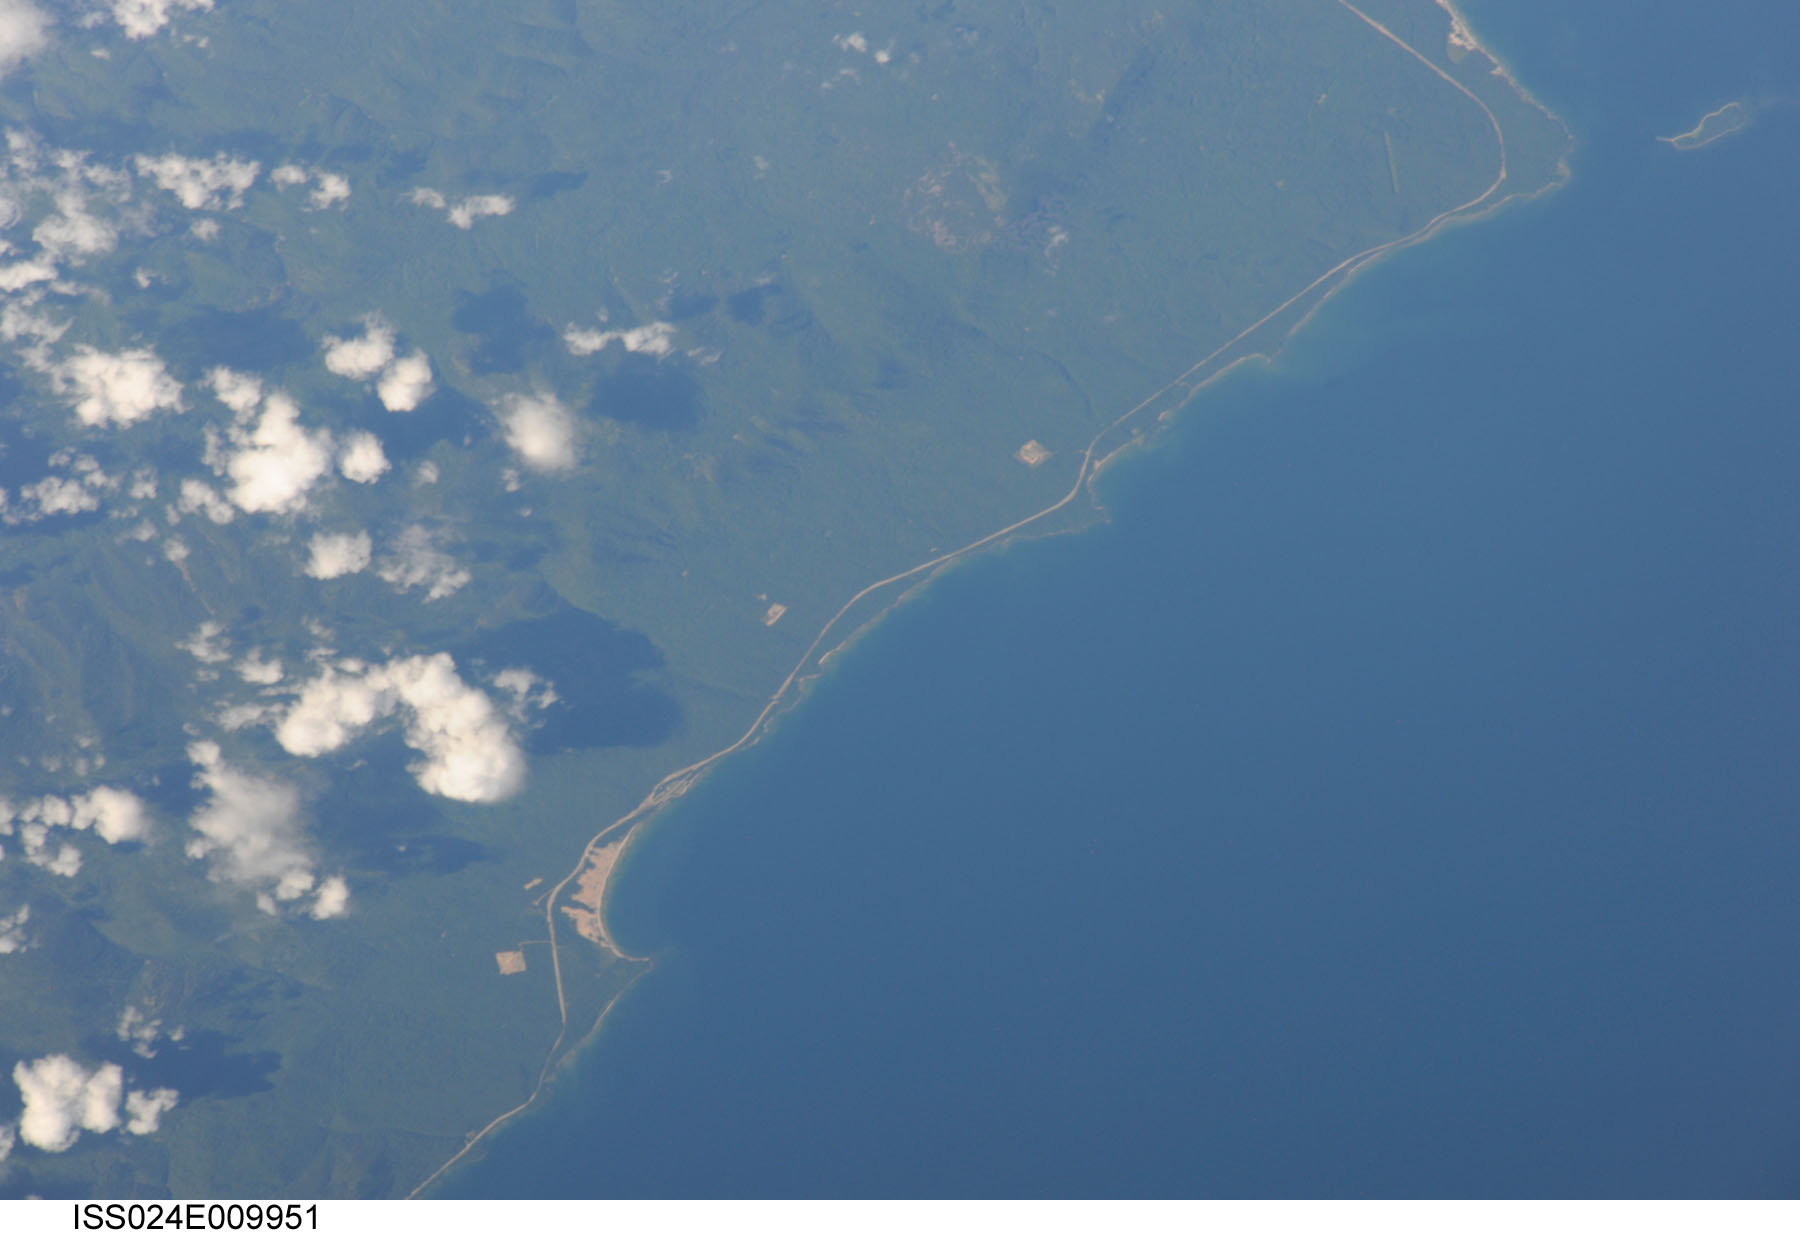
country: RUSSIAN FEDERATION
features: E. SHORE OF L. BAIKAL,KATOVA
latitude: 52.1
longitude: 108.5
